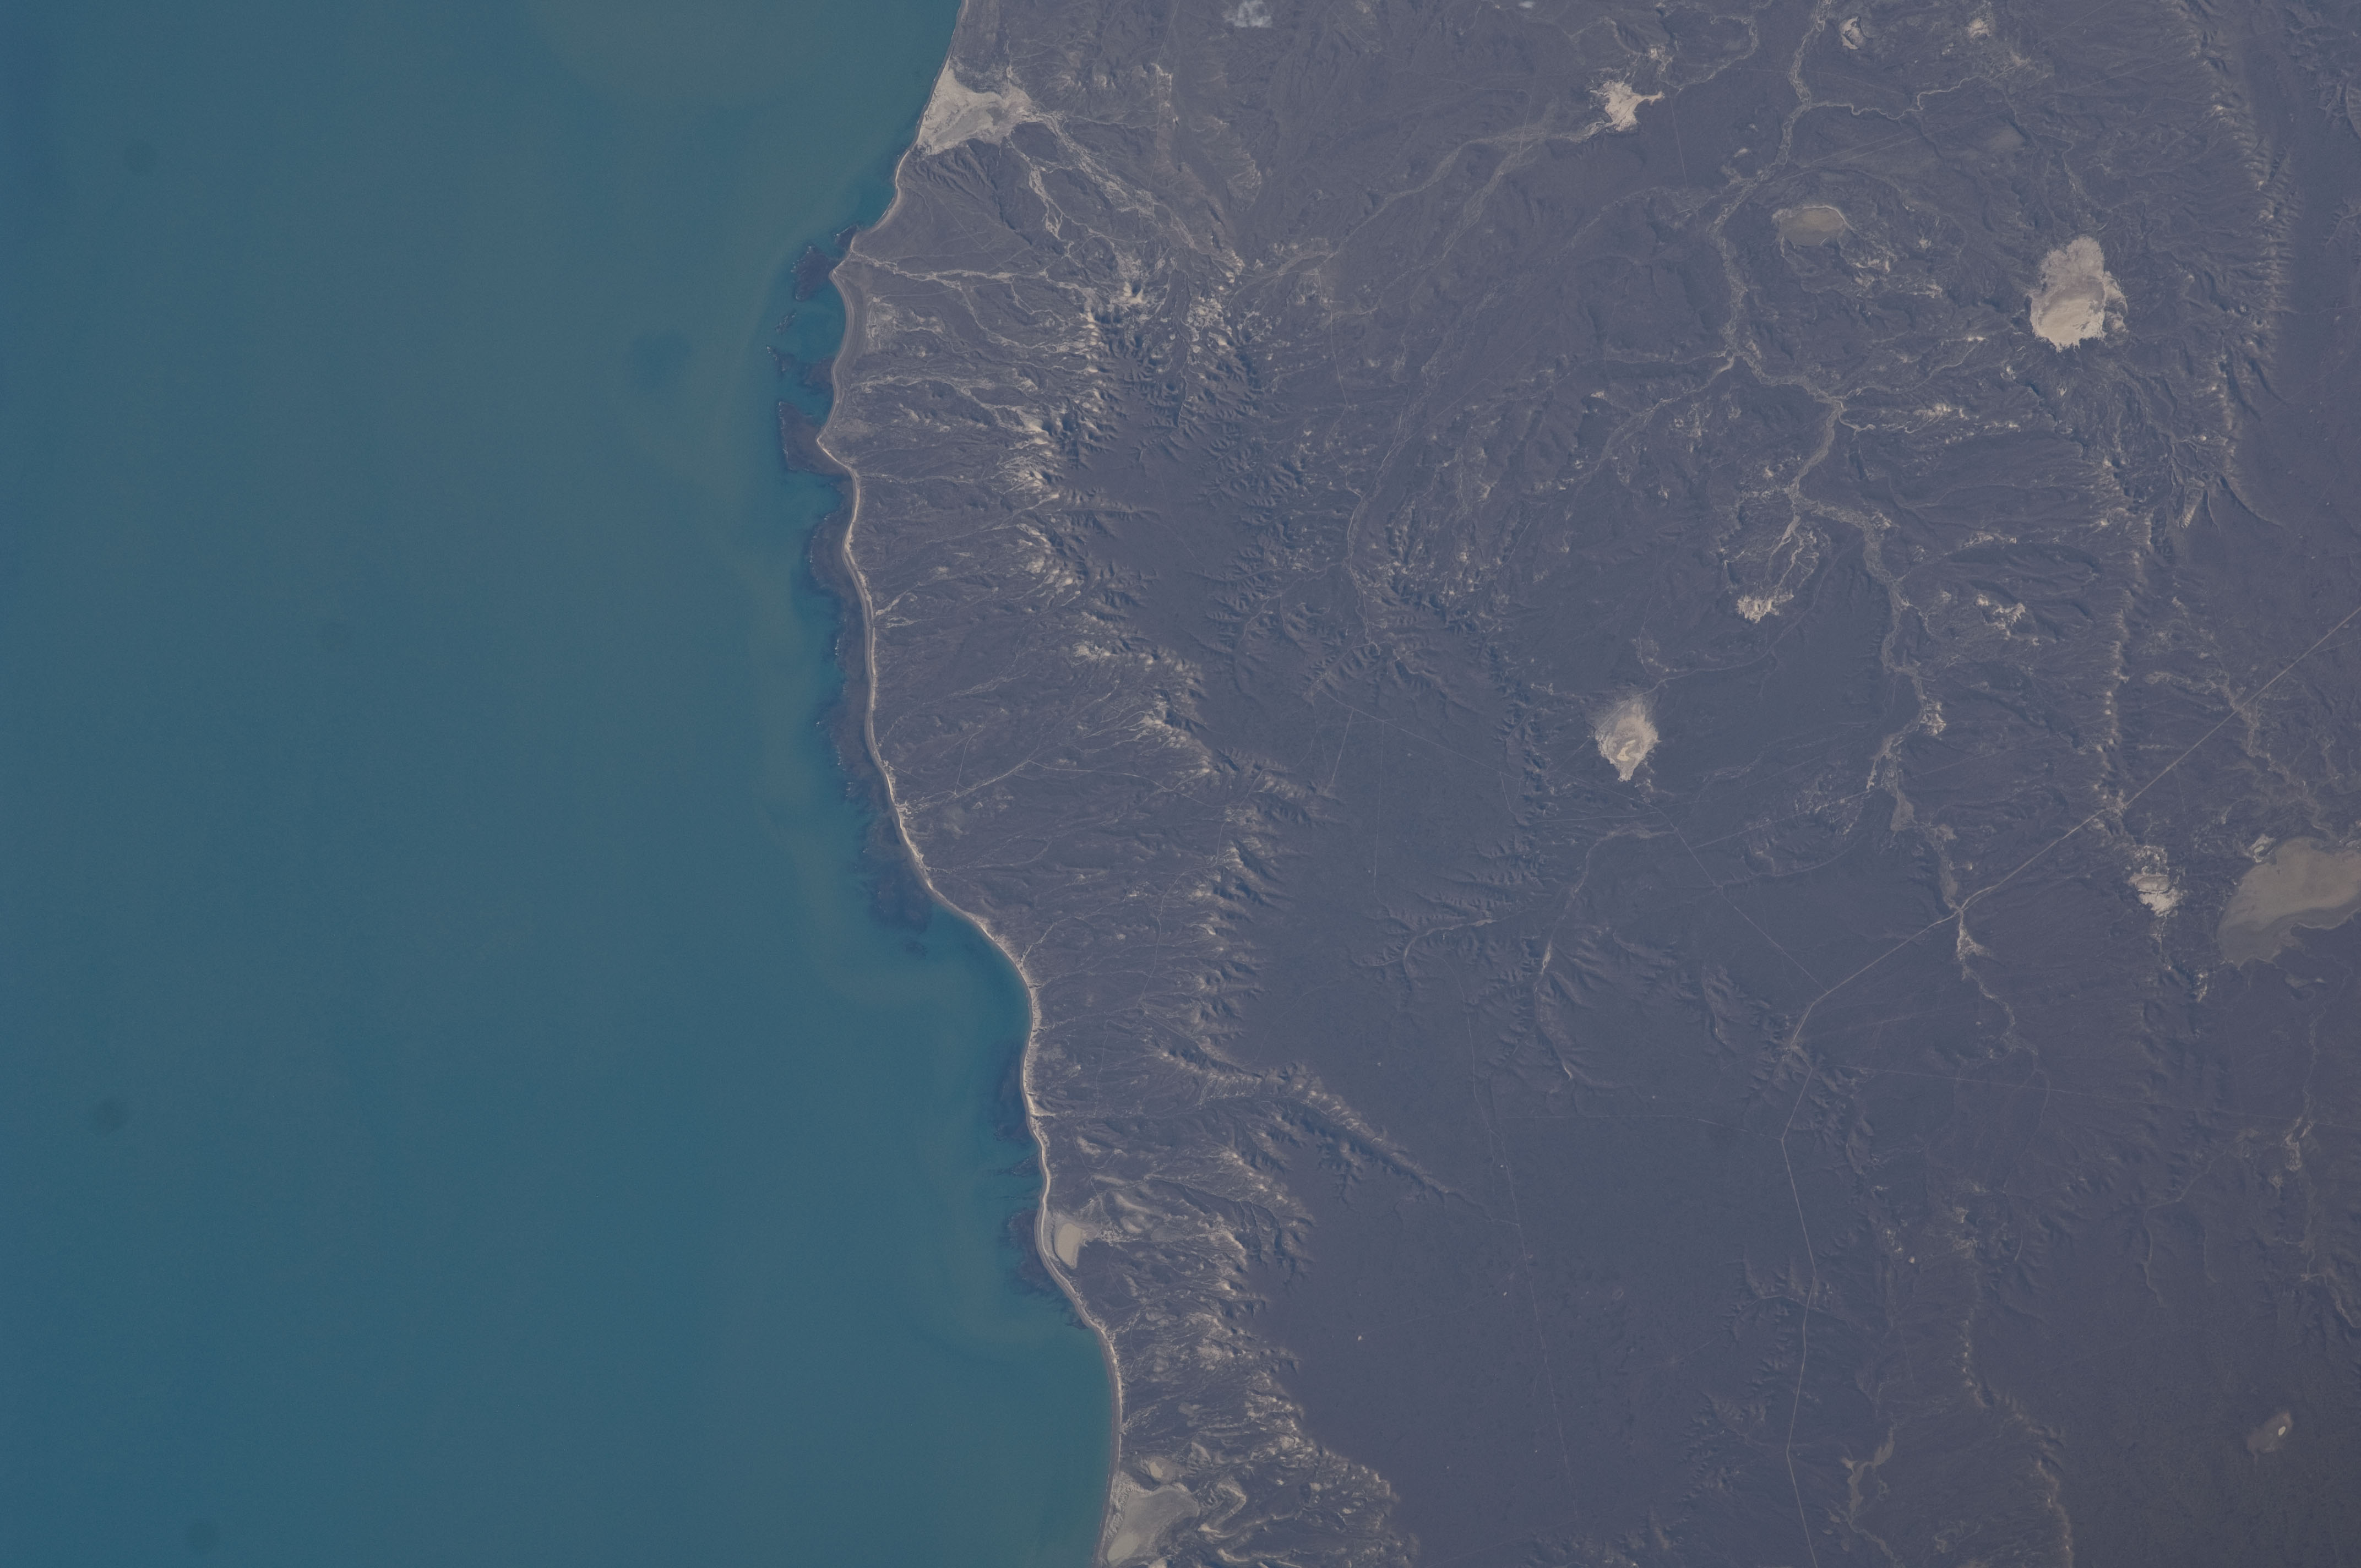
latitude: -47.1
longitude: -66.0
